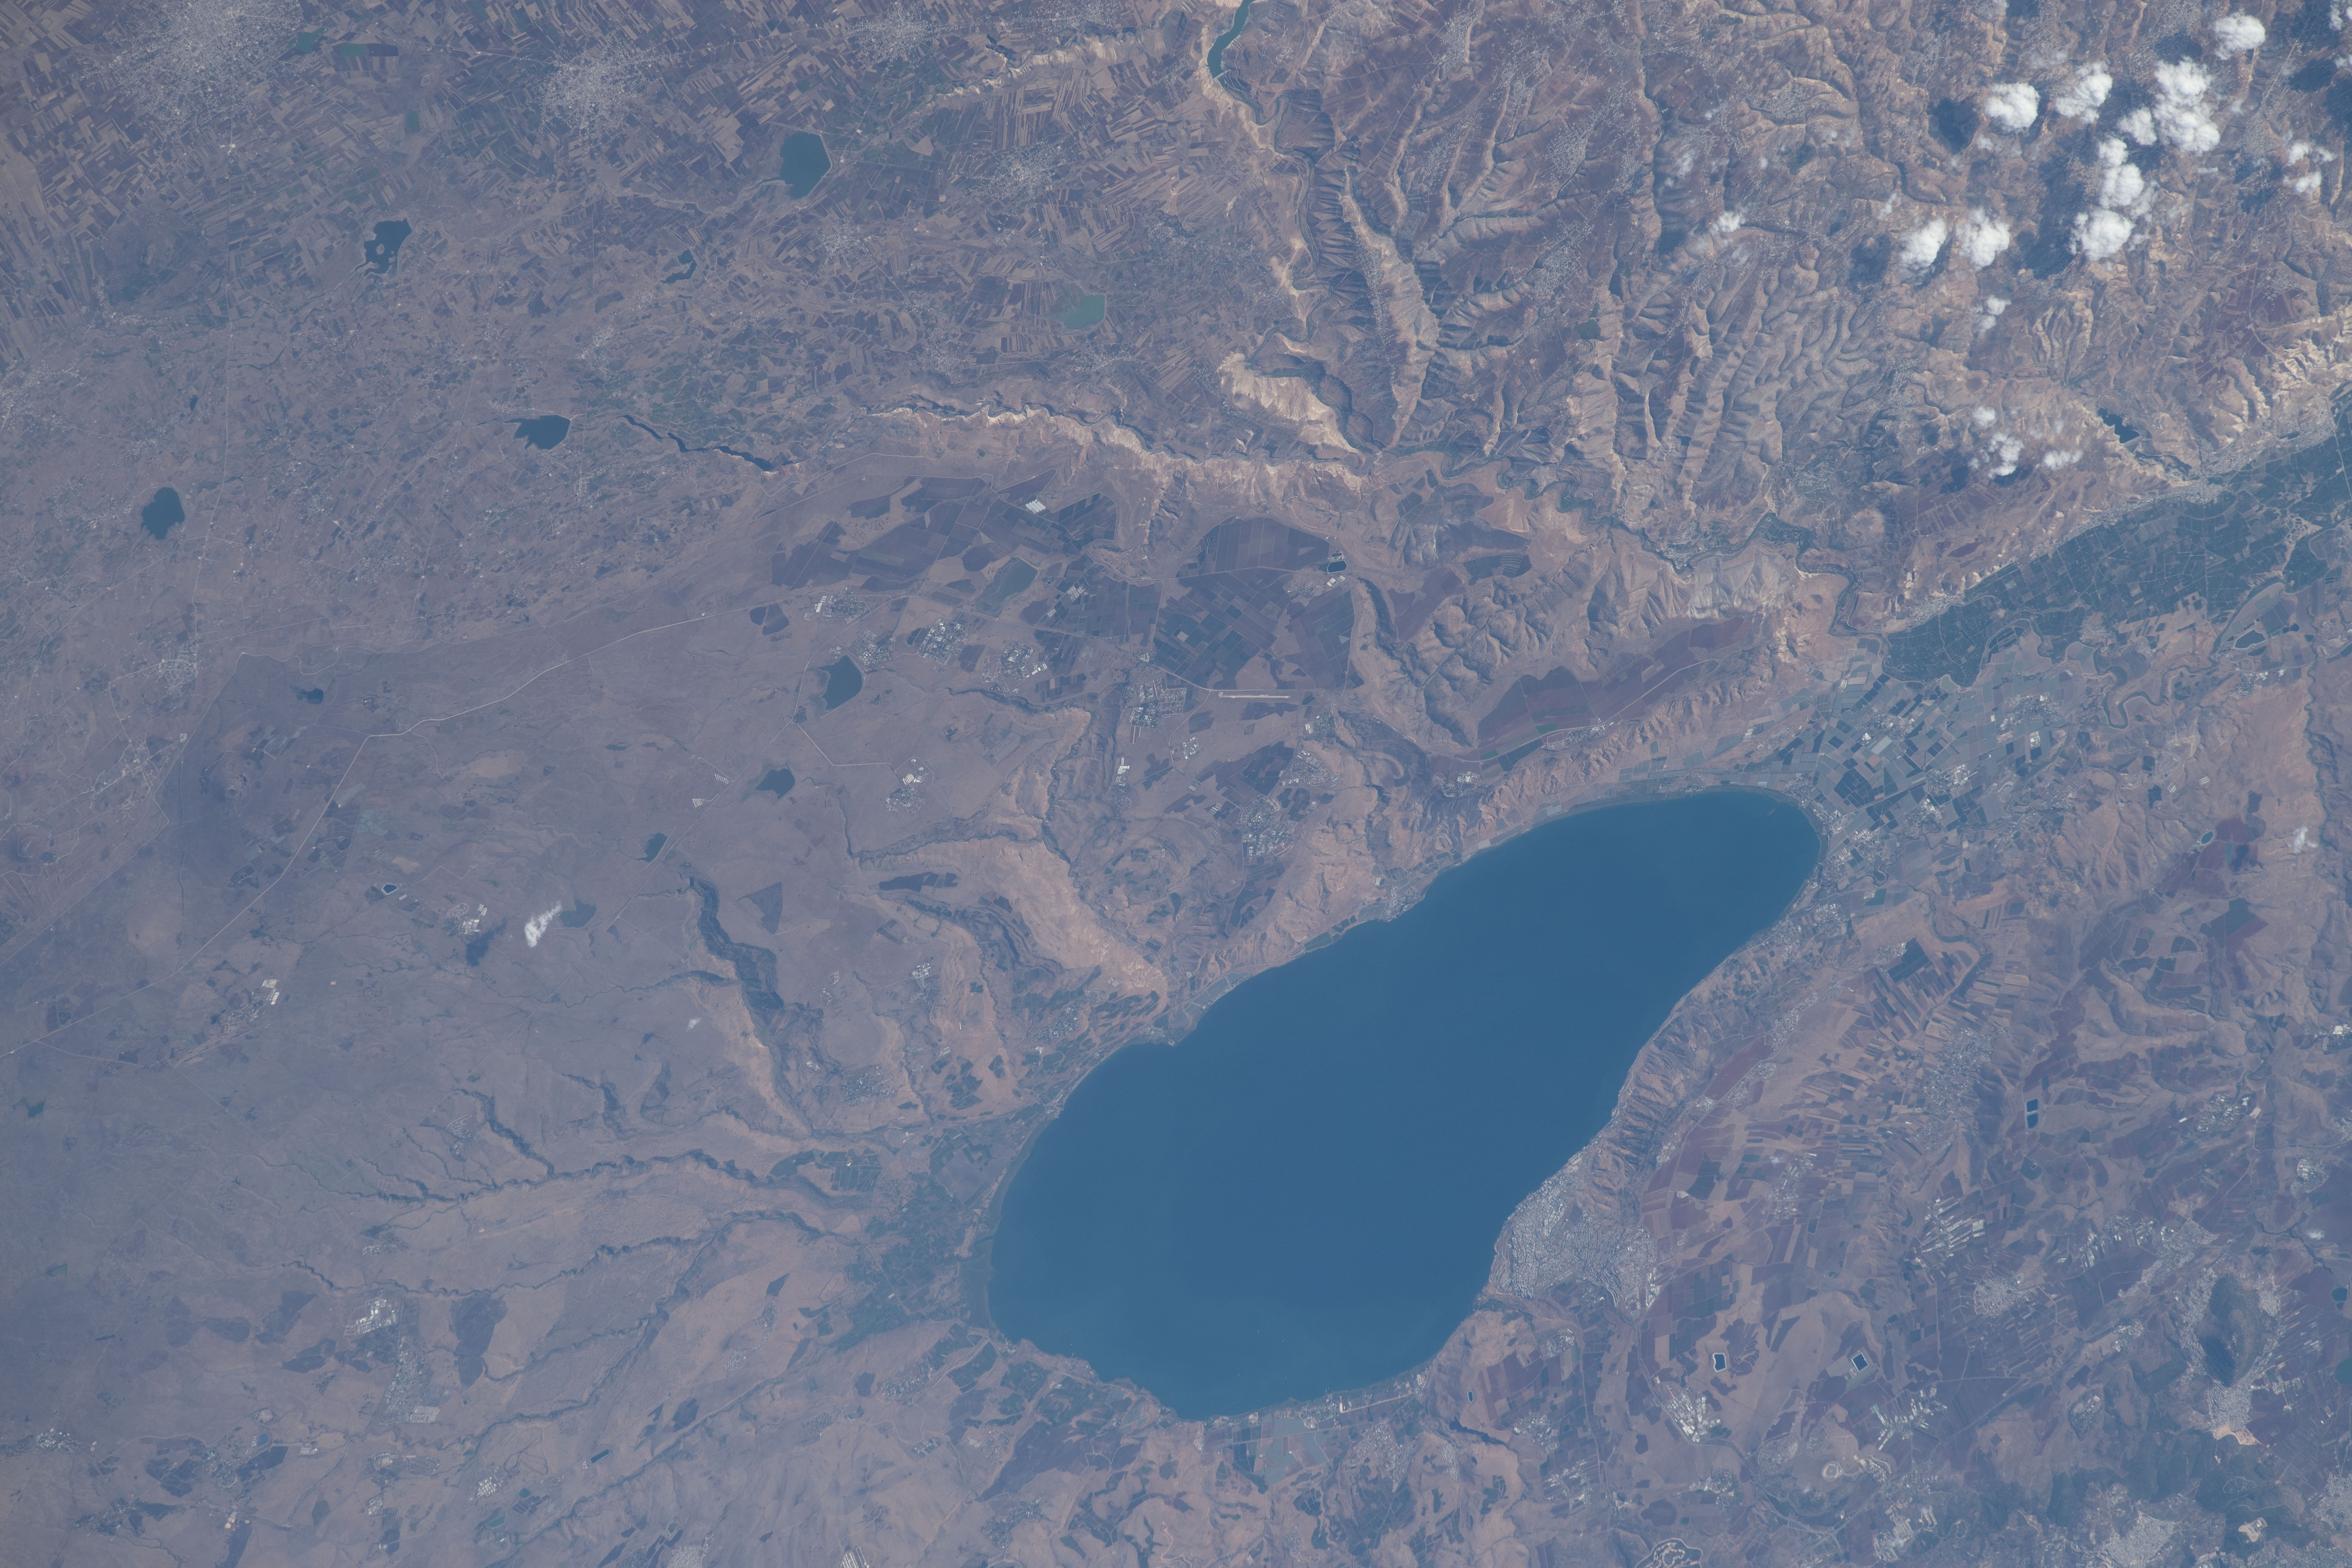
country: ISRAEL
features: SEA OF GALILEE
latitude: 32.8
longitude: 35.7
